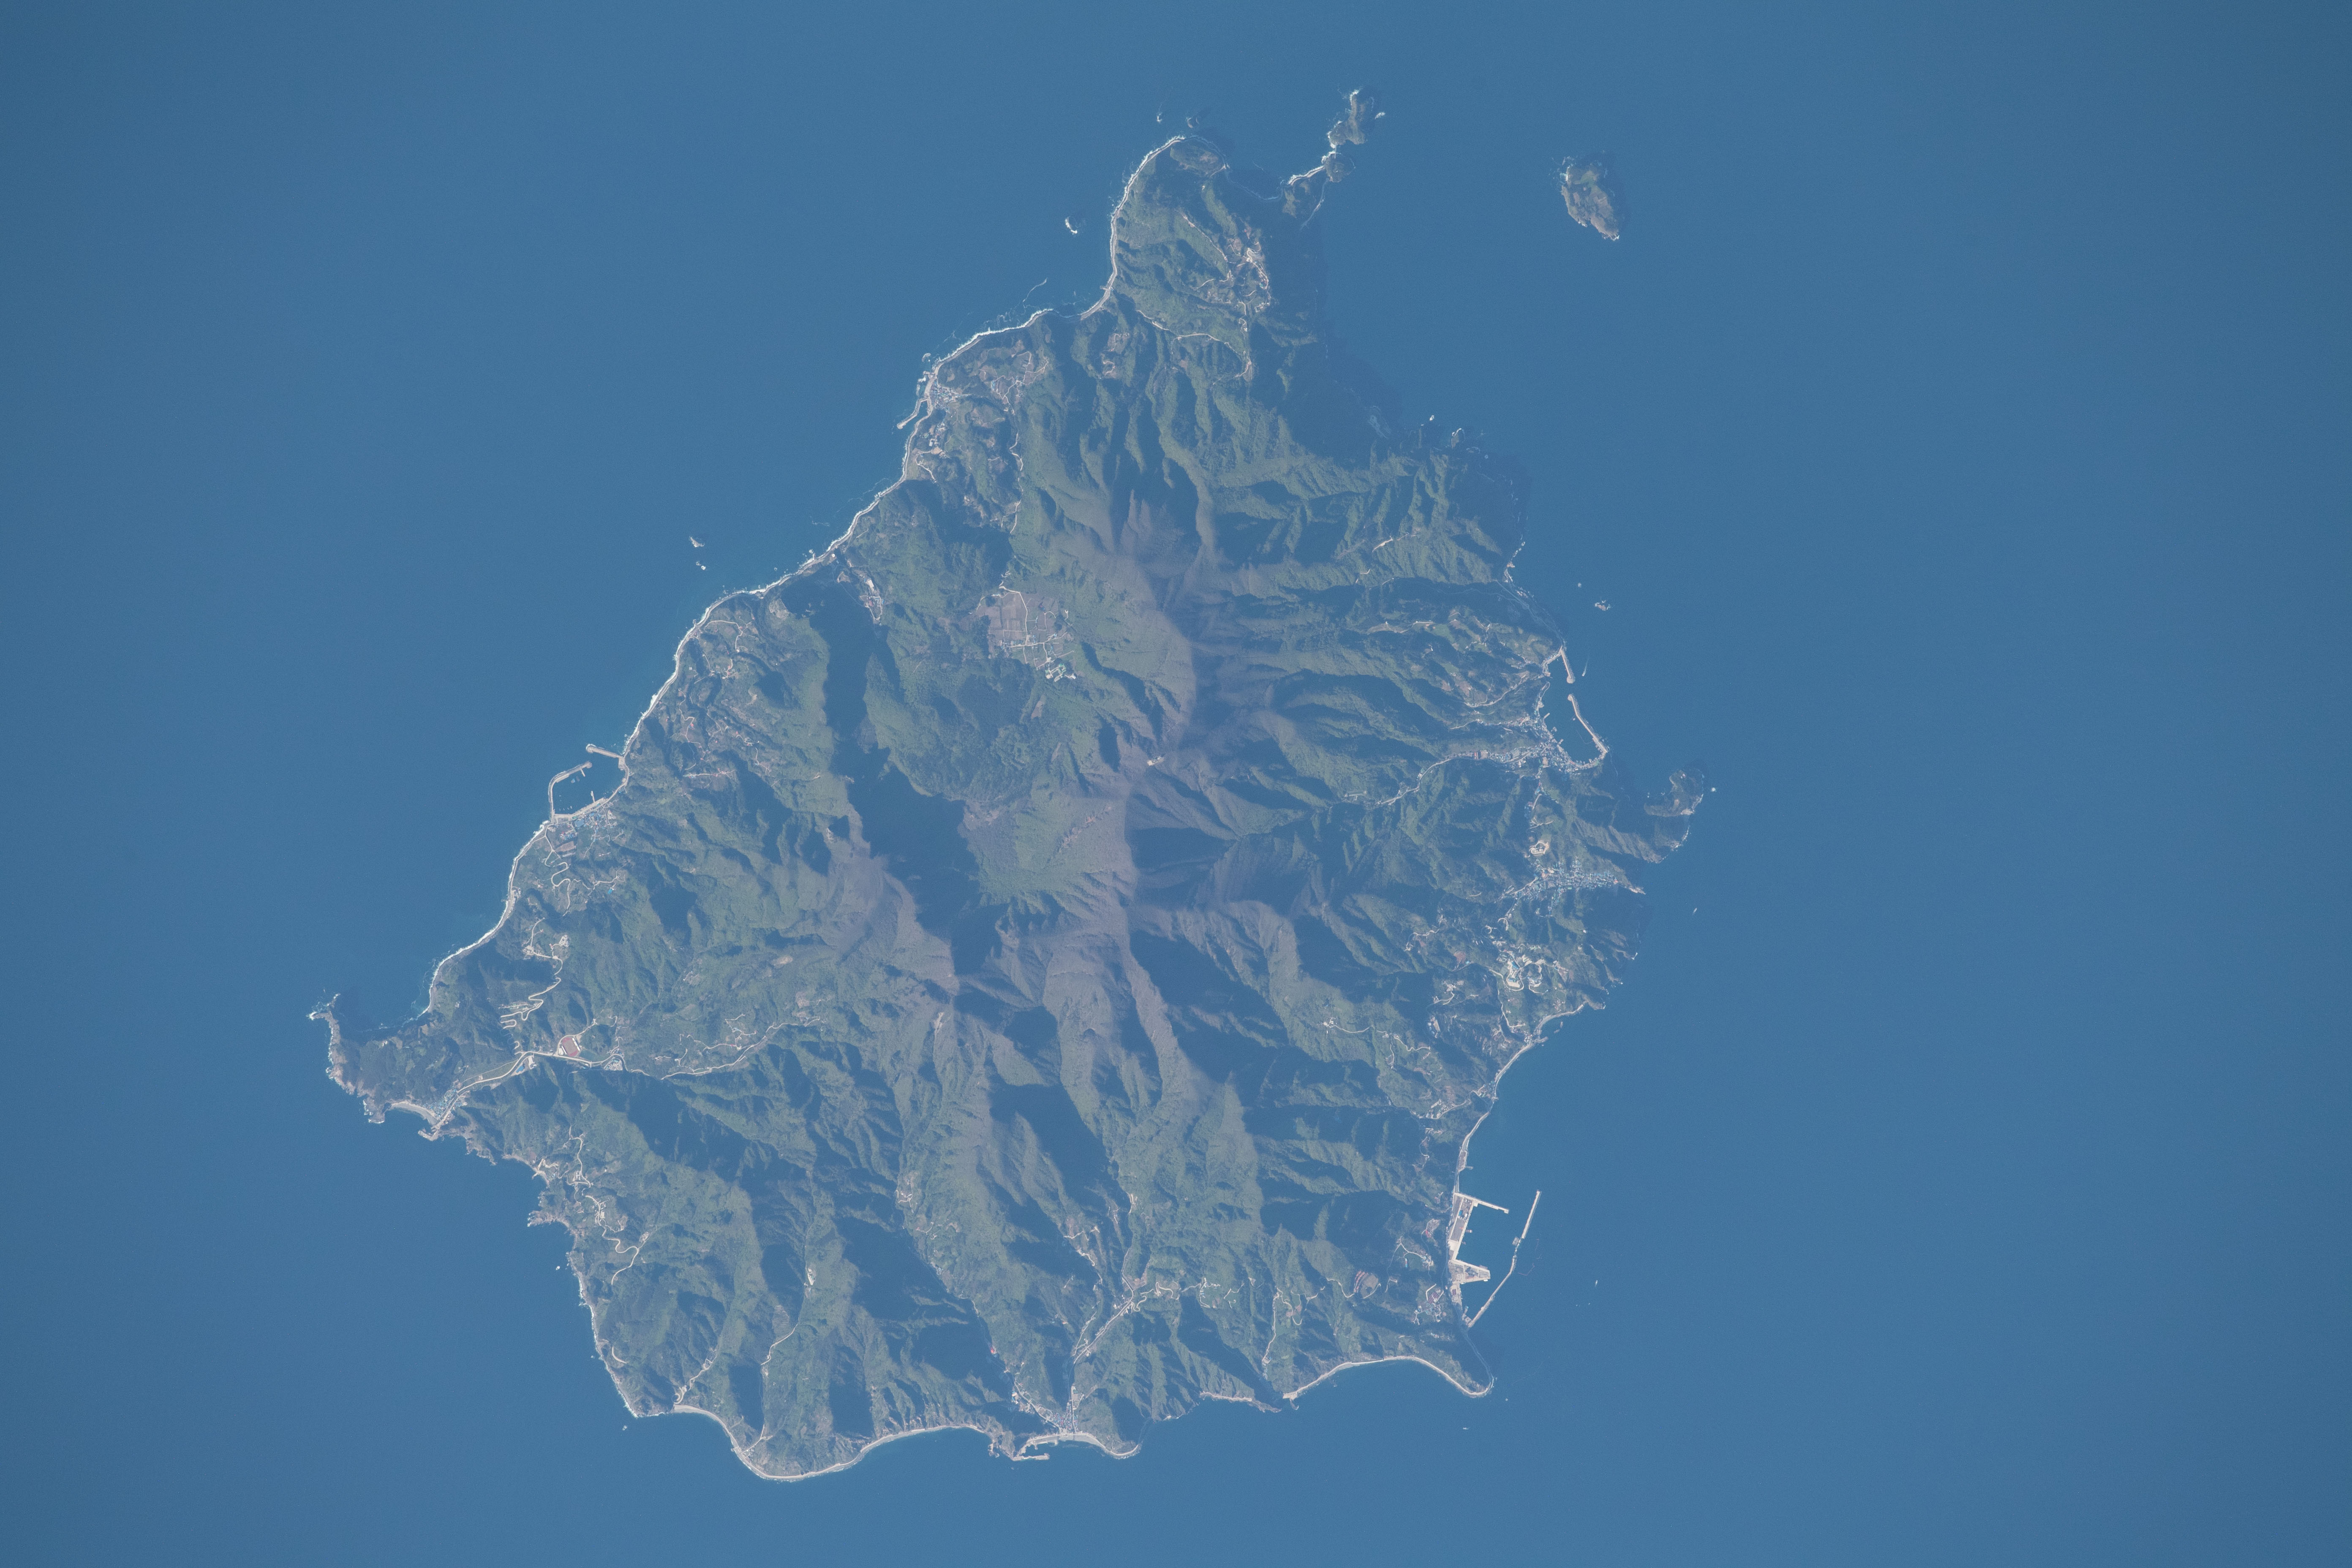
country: SOUTH KOREA
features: GWANEUMDO, ULLEUNGDO TAEHA LIGHTHOUSE
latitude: 37.5
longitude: 130.9
